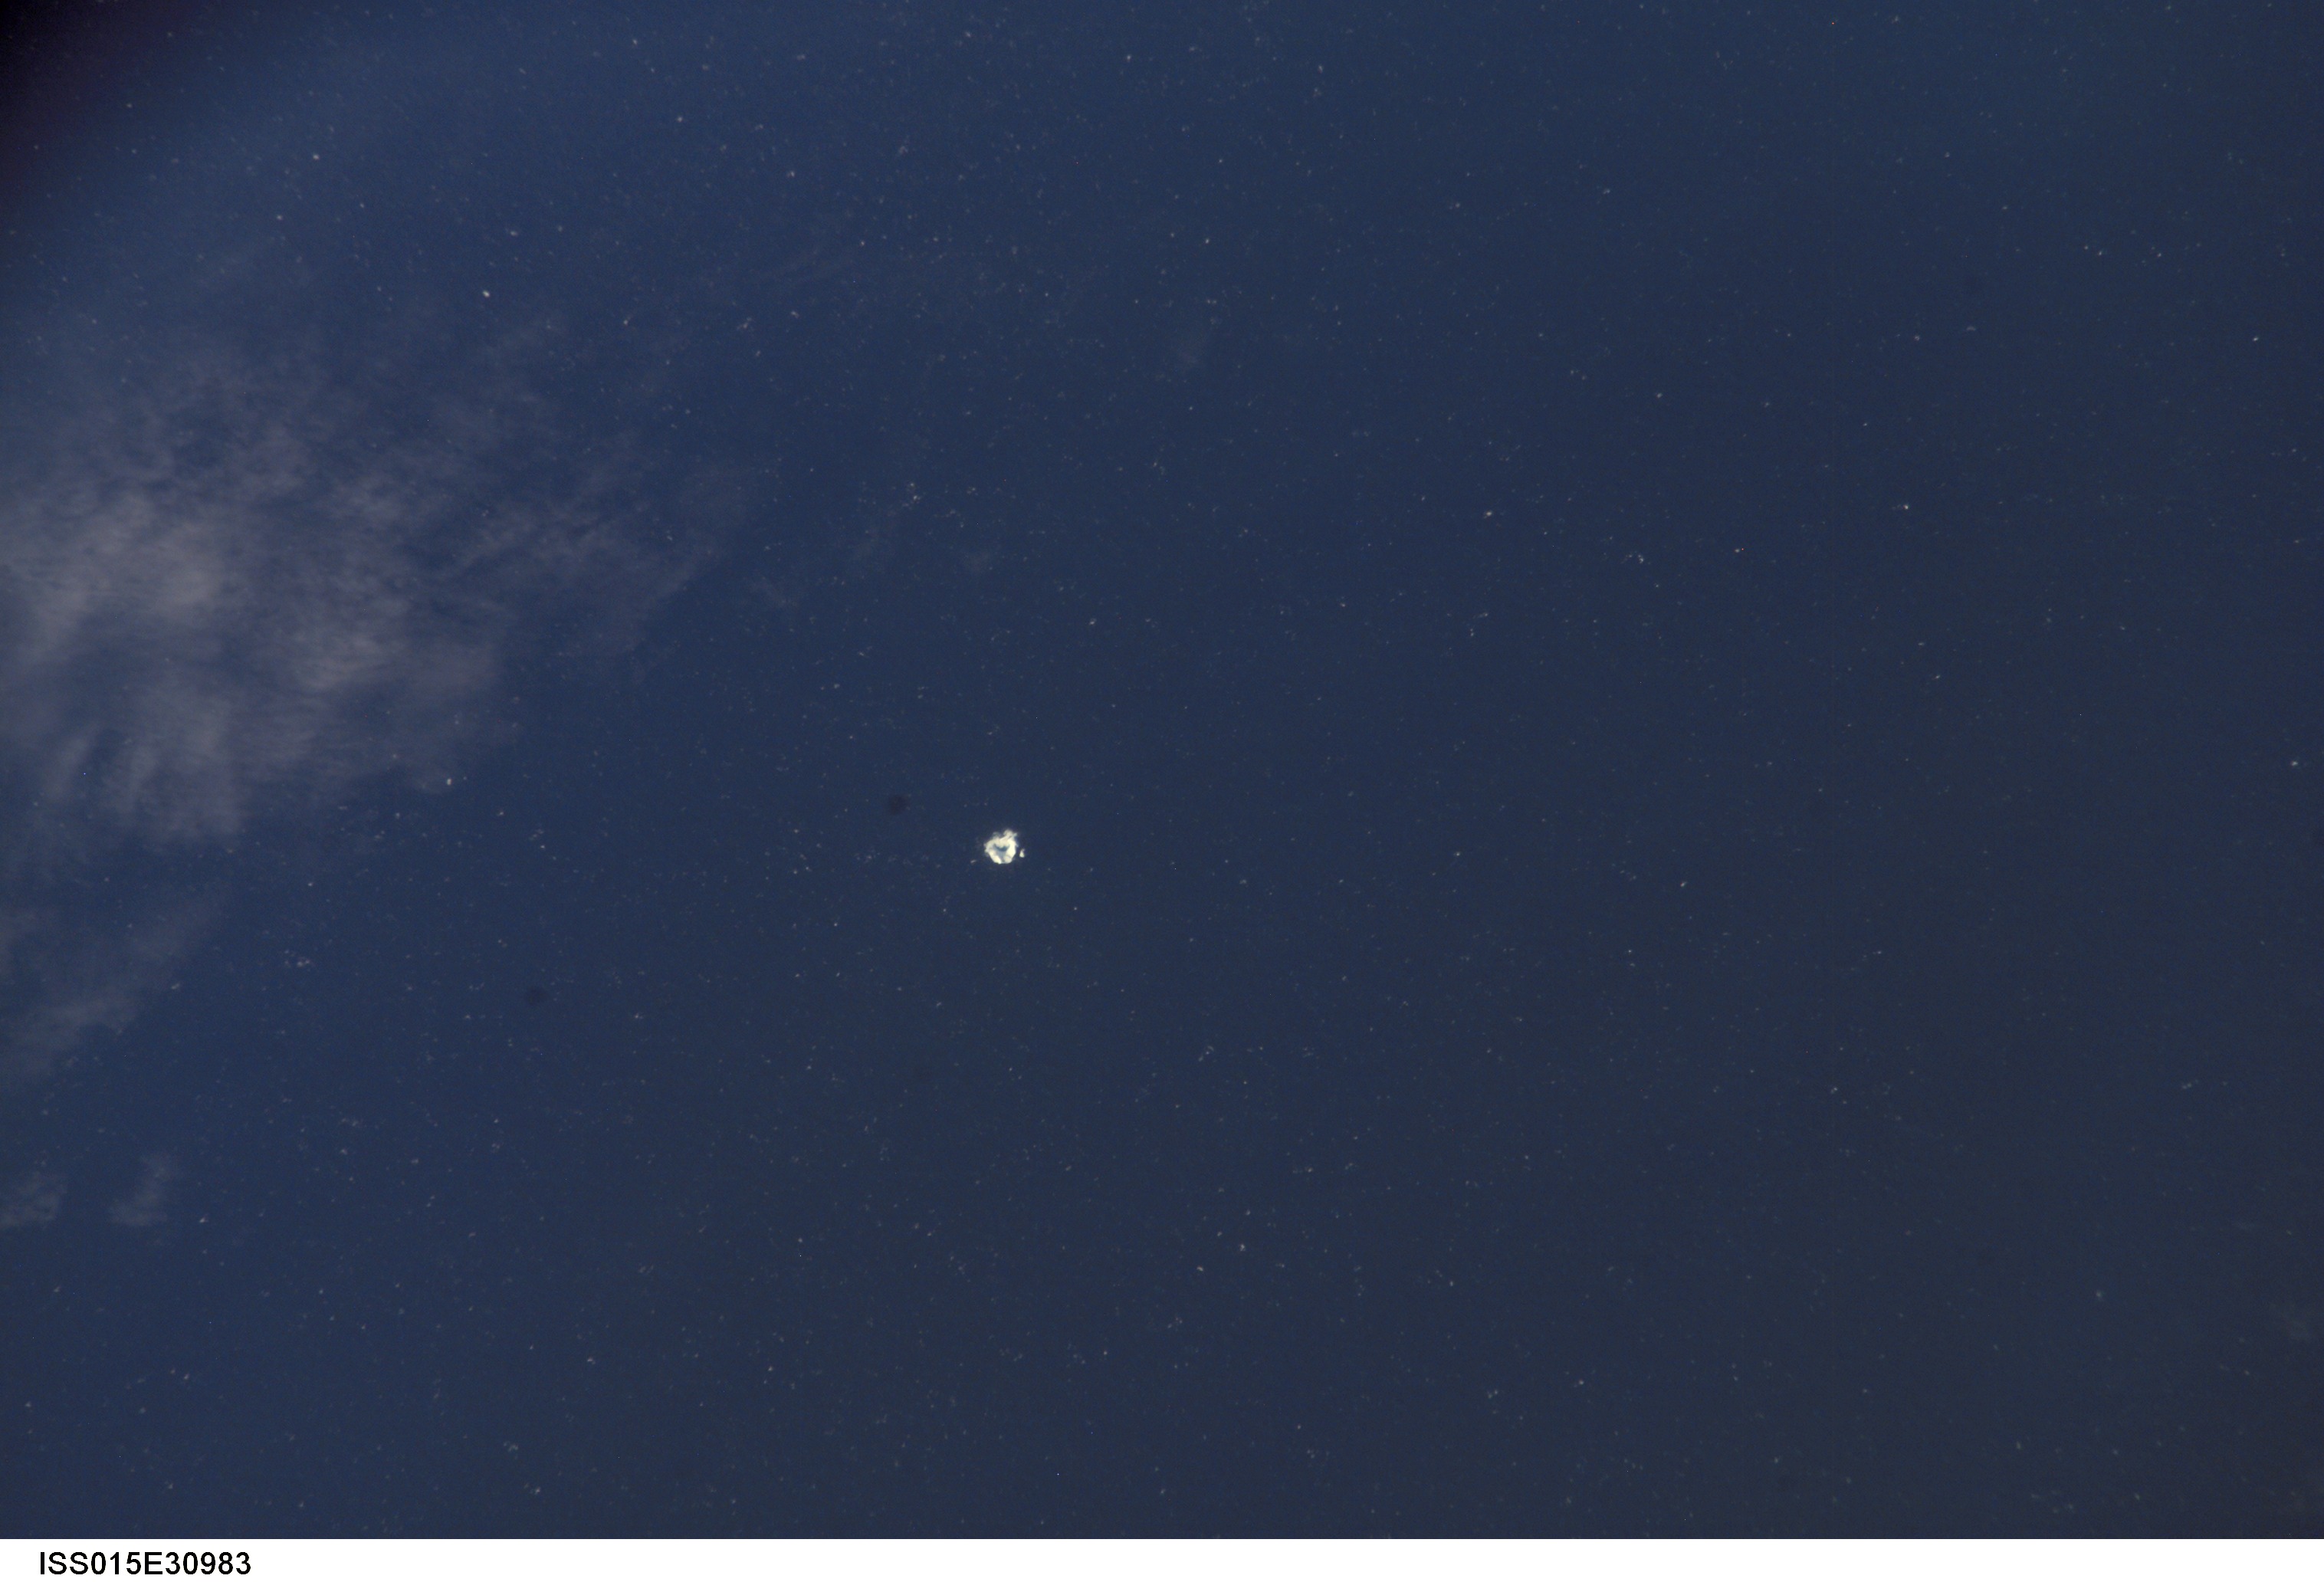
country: ATLANTIC OCEAN
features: SEA SURFACE, ICEBERG, WAVES
